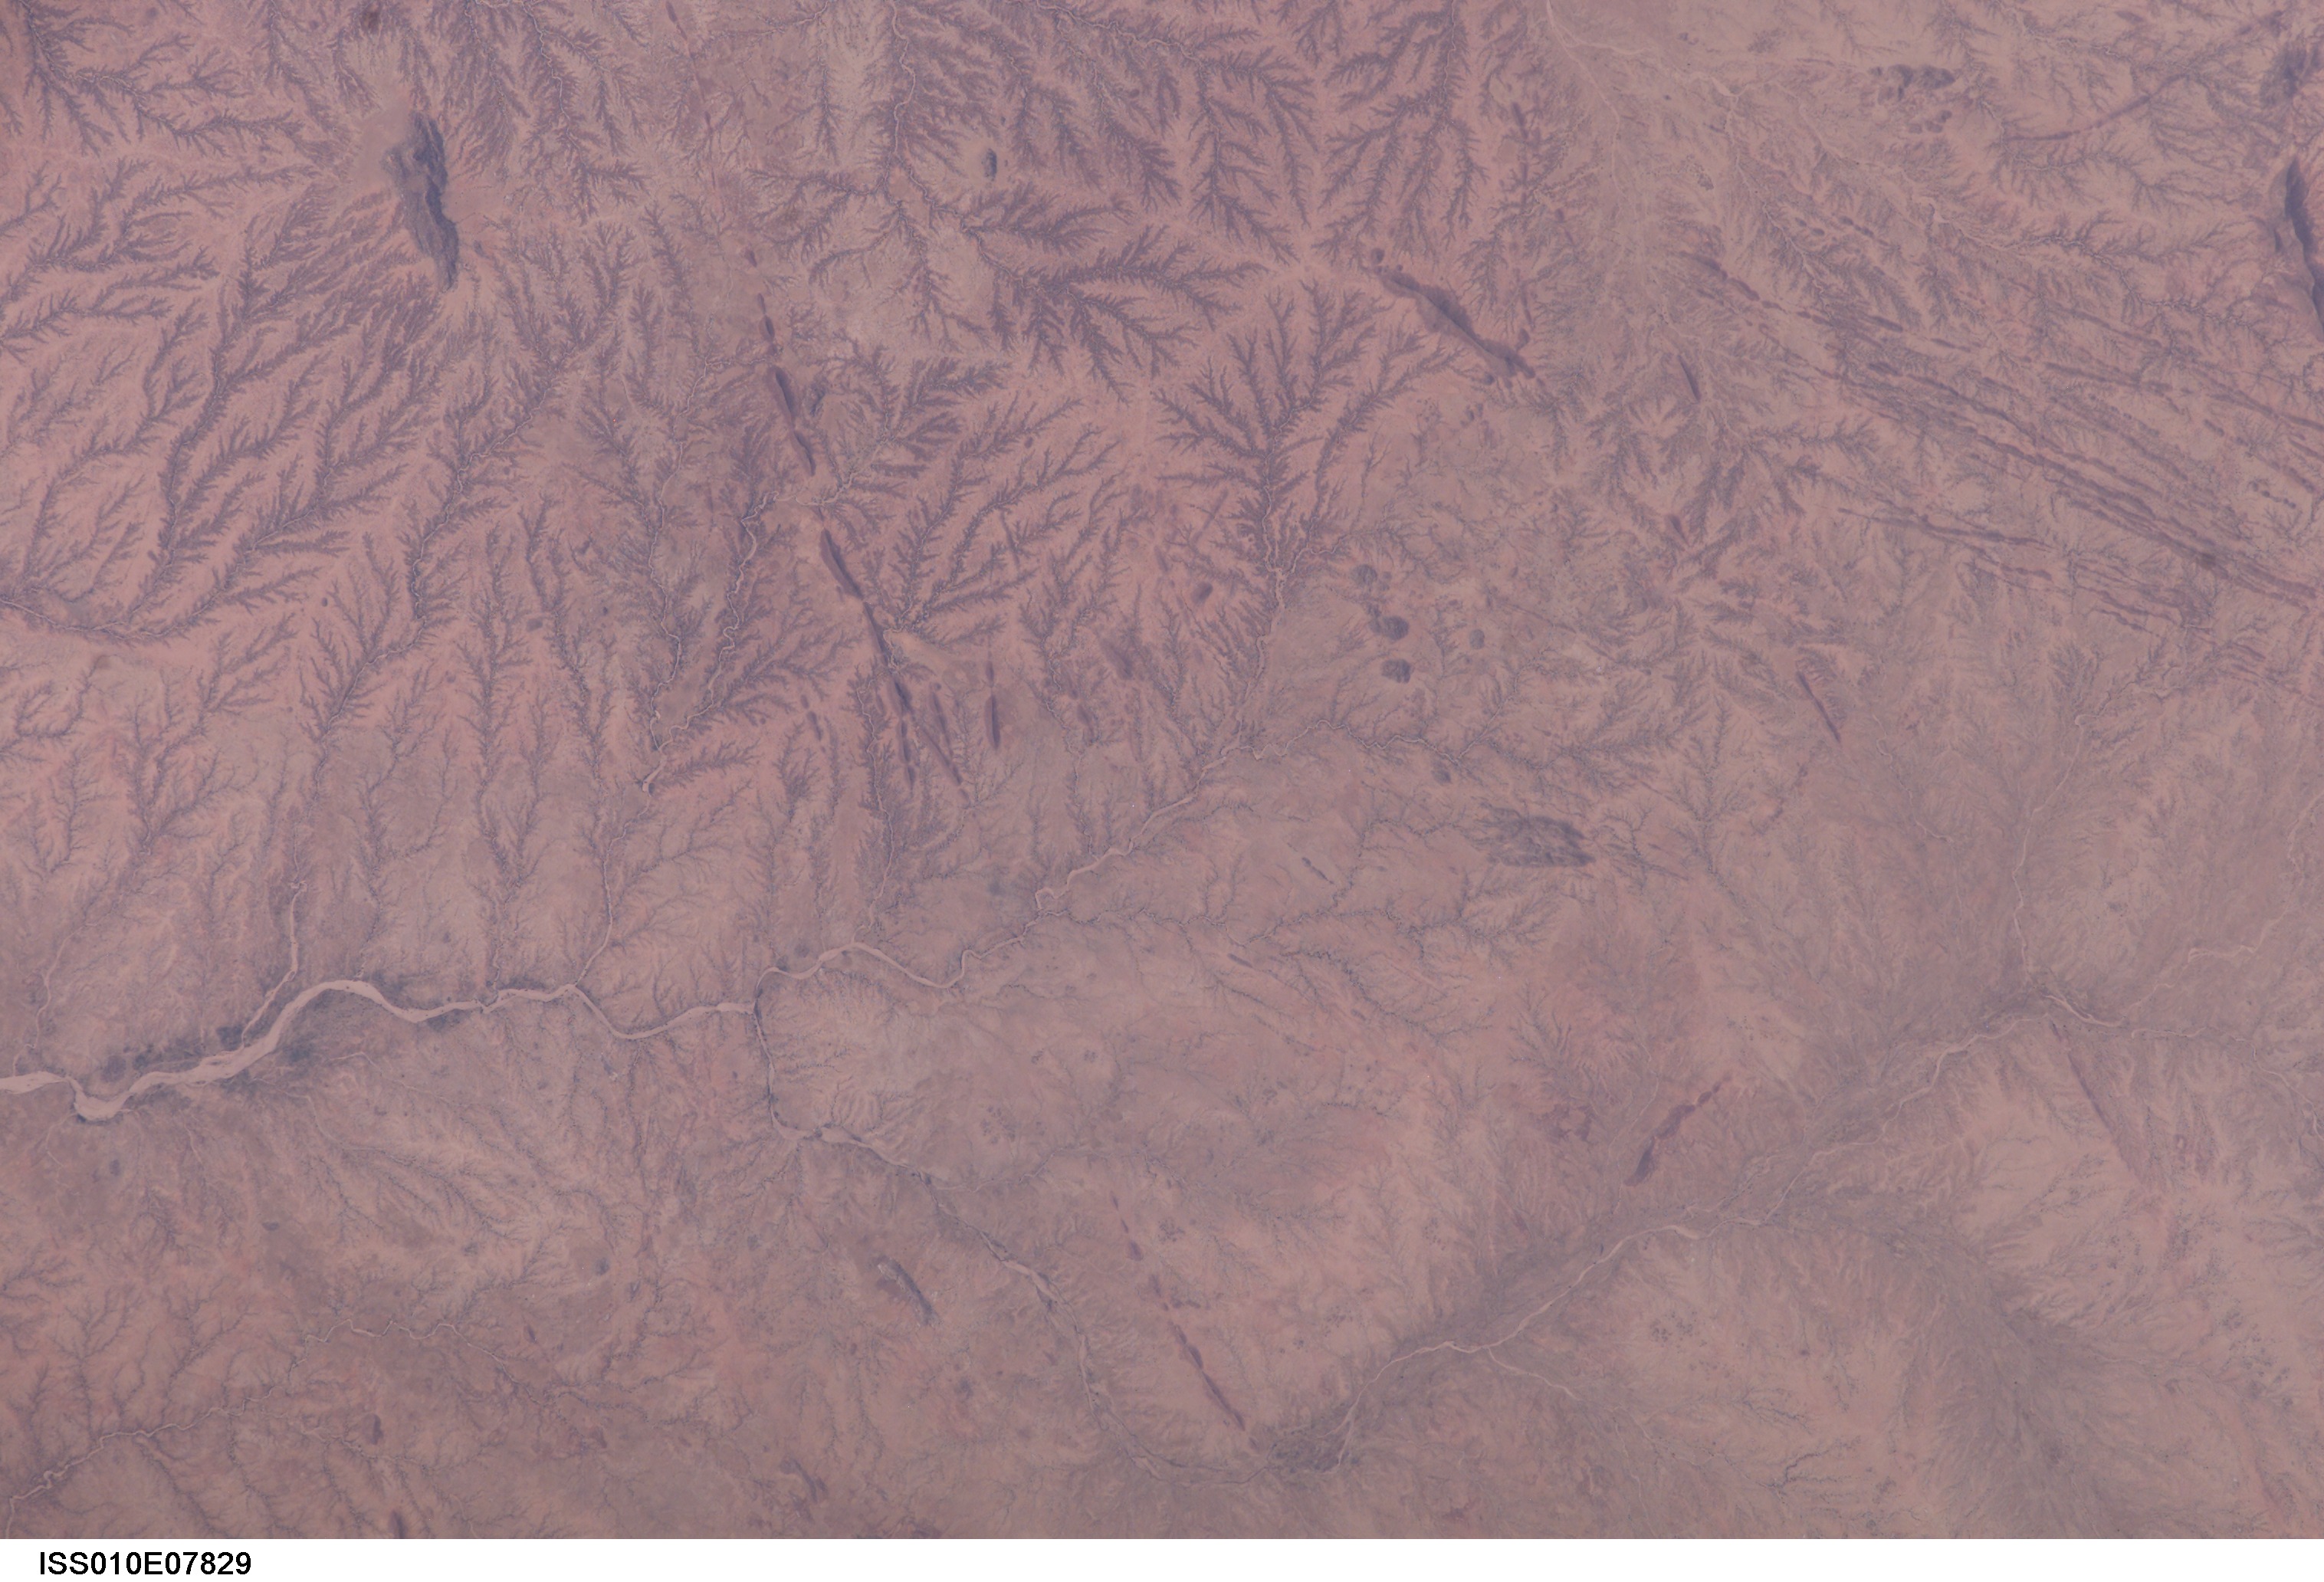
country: CHAD
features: DARNA PLATEAU, WADIS, RAVINES
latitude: 13.9
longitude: 21.5
